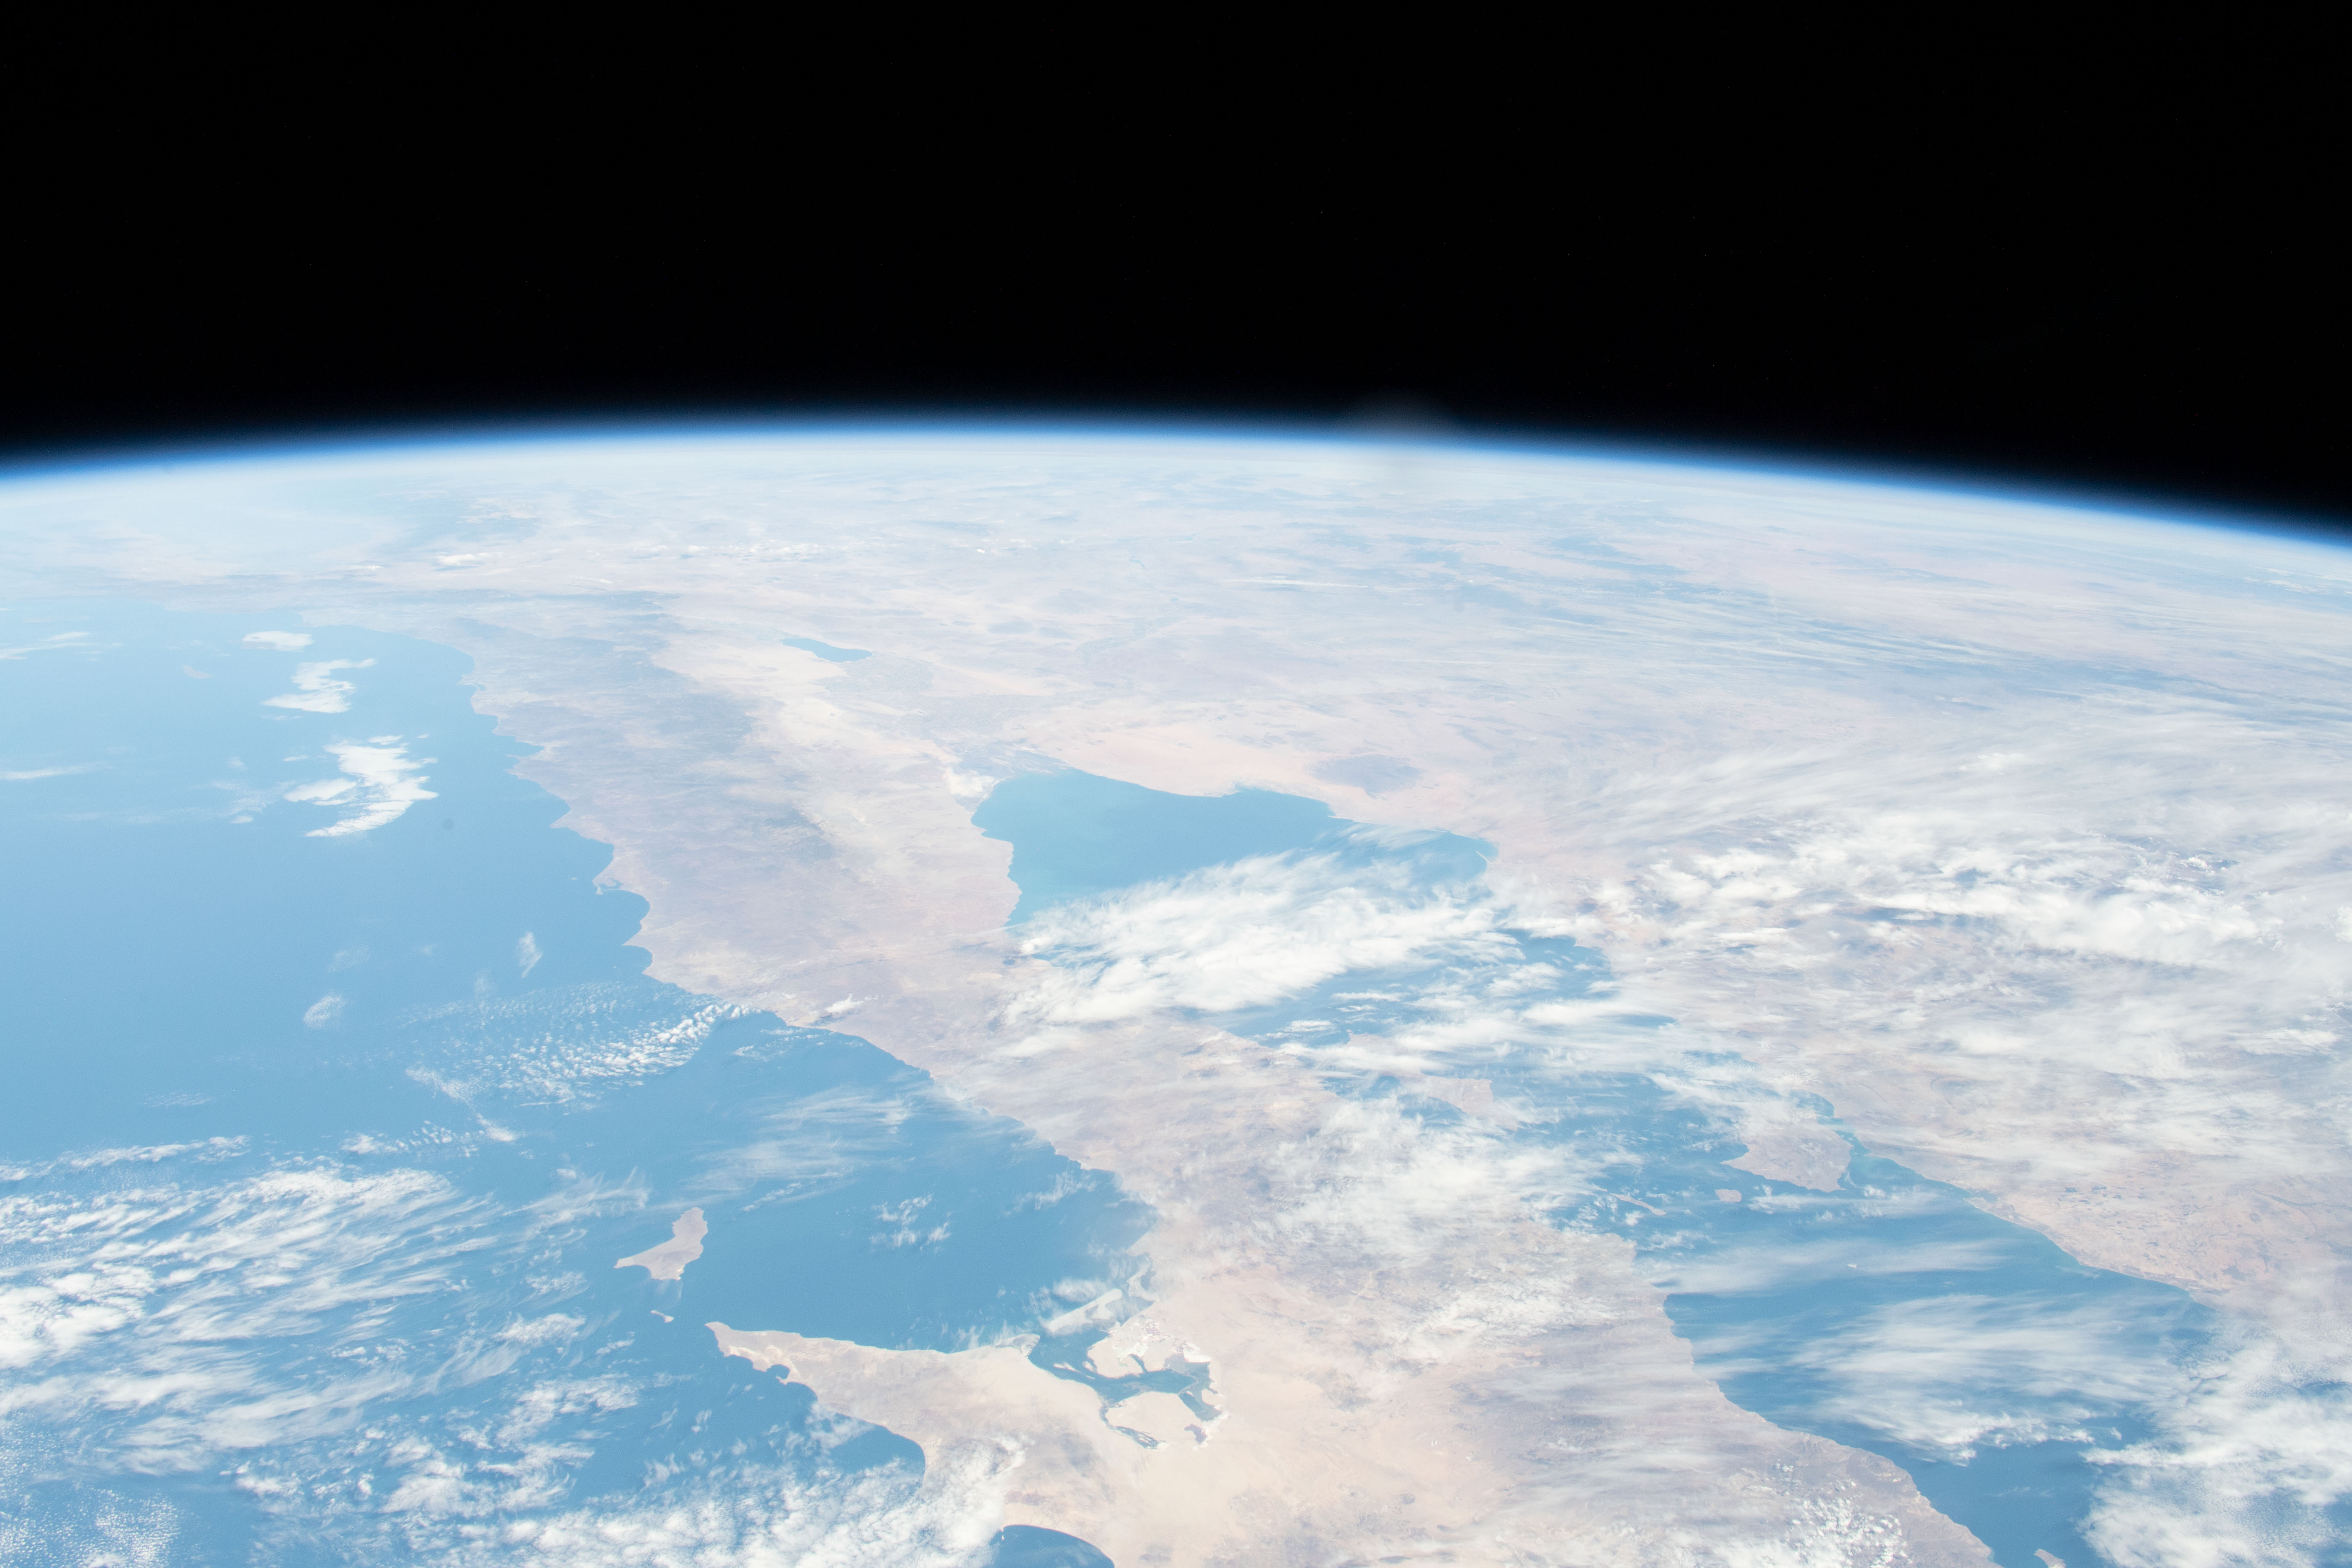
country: MEXICO
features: BAJA CALIFORNIA SUR, GULF OF CALIFORNIA, WAGNER BASIN, ASLA CEDROS
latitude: 31.5
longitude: -114.0
